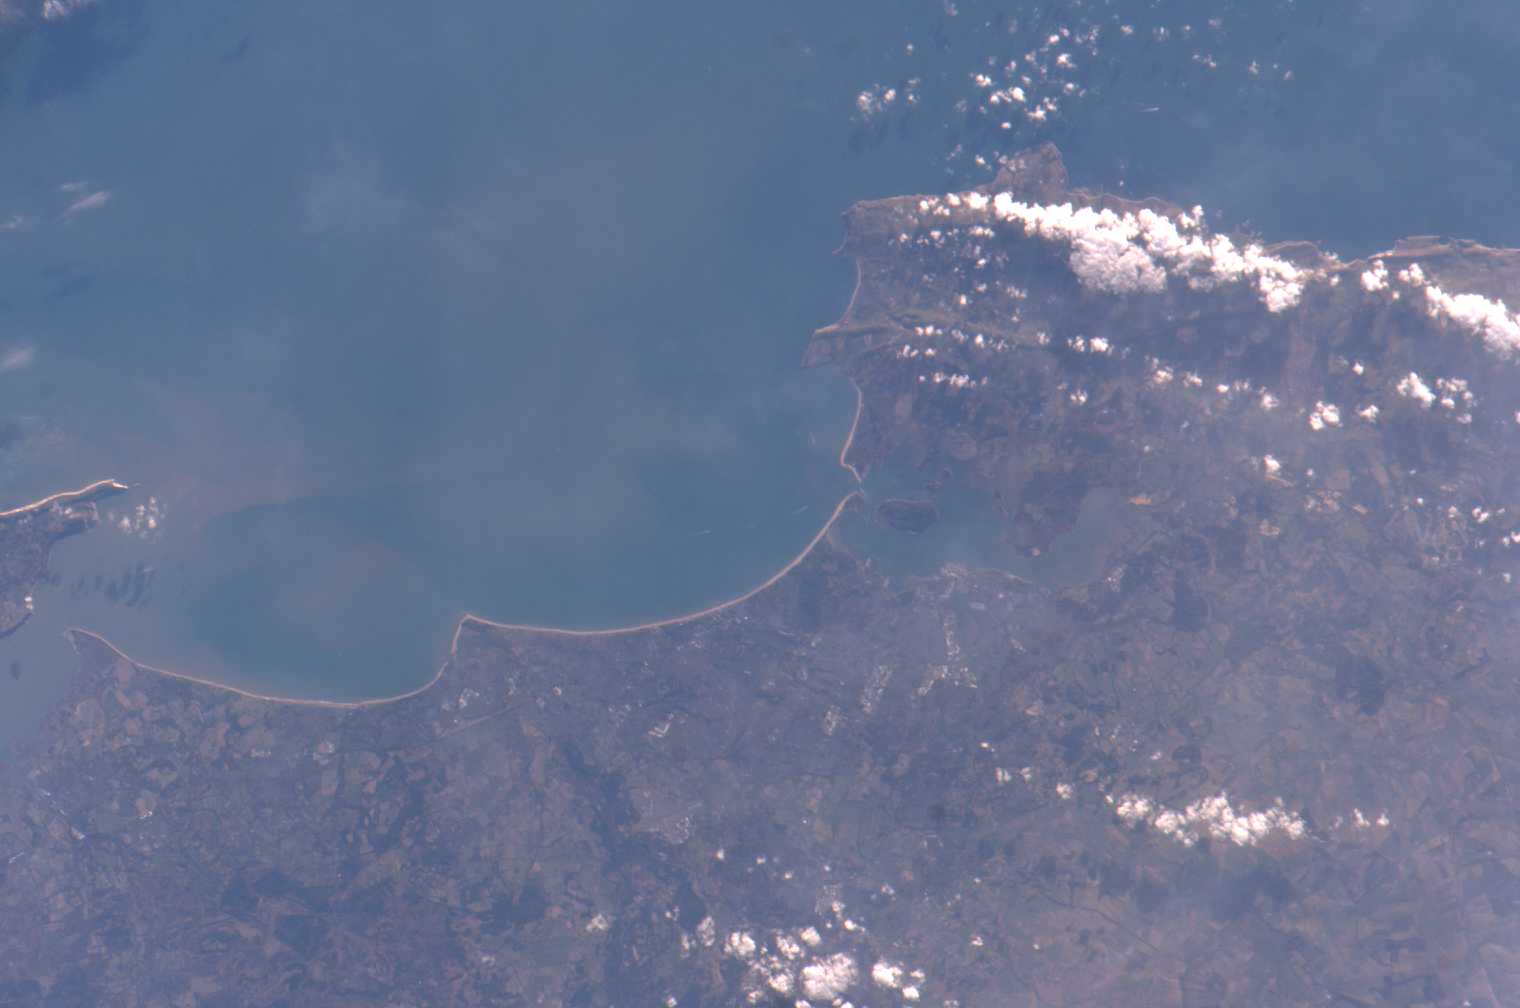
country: UK-ENGLAND
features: BOURNEMOUTH, POOLE B., AGR.
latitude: 50.5
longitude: -2.0
